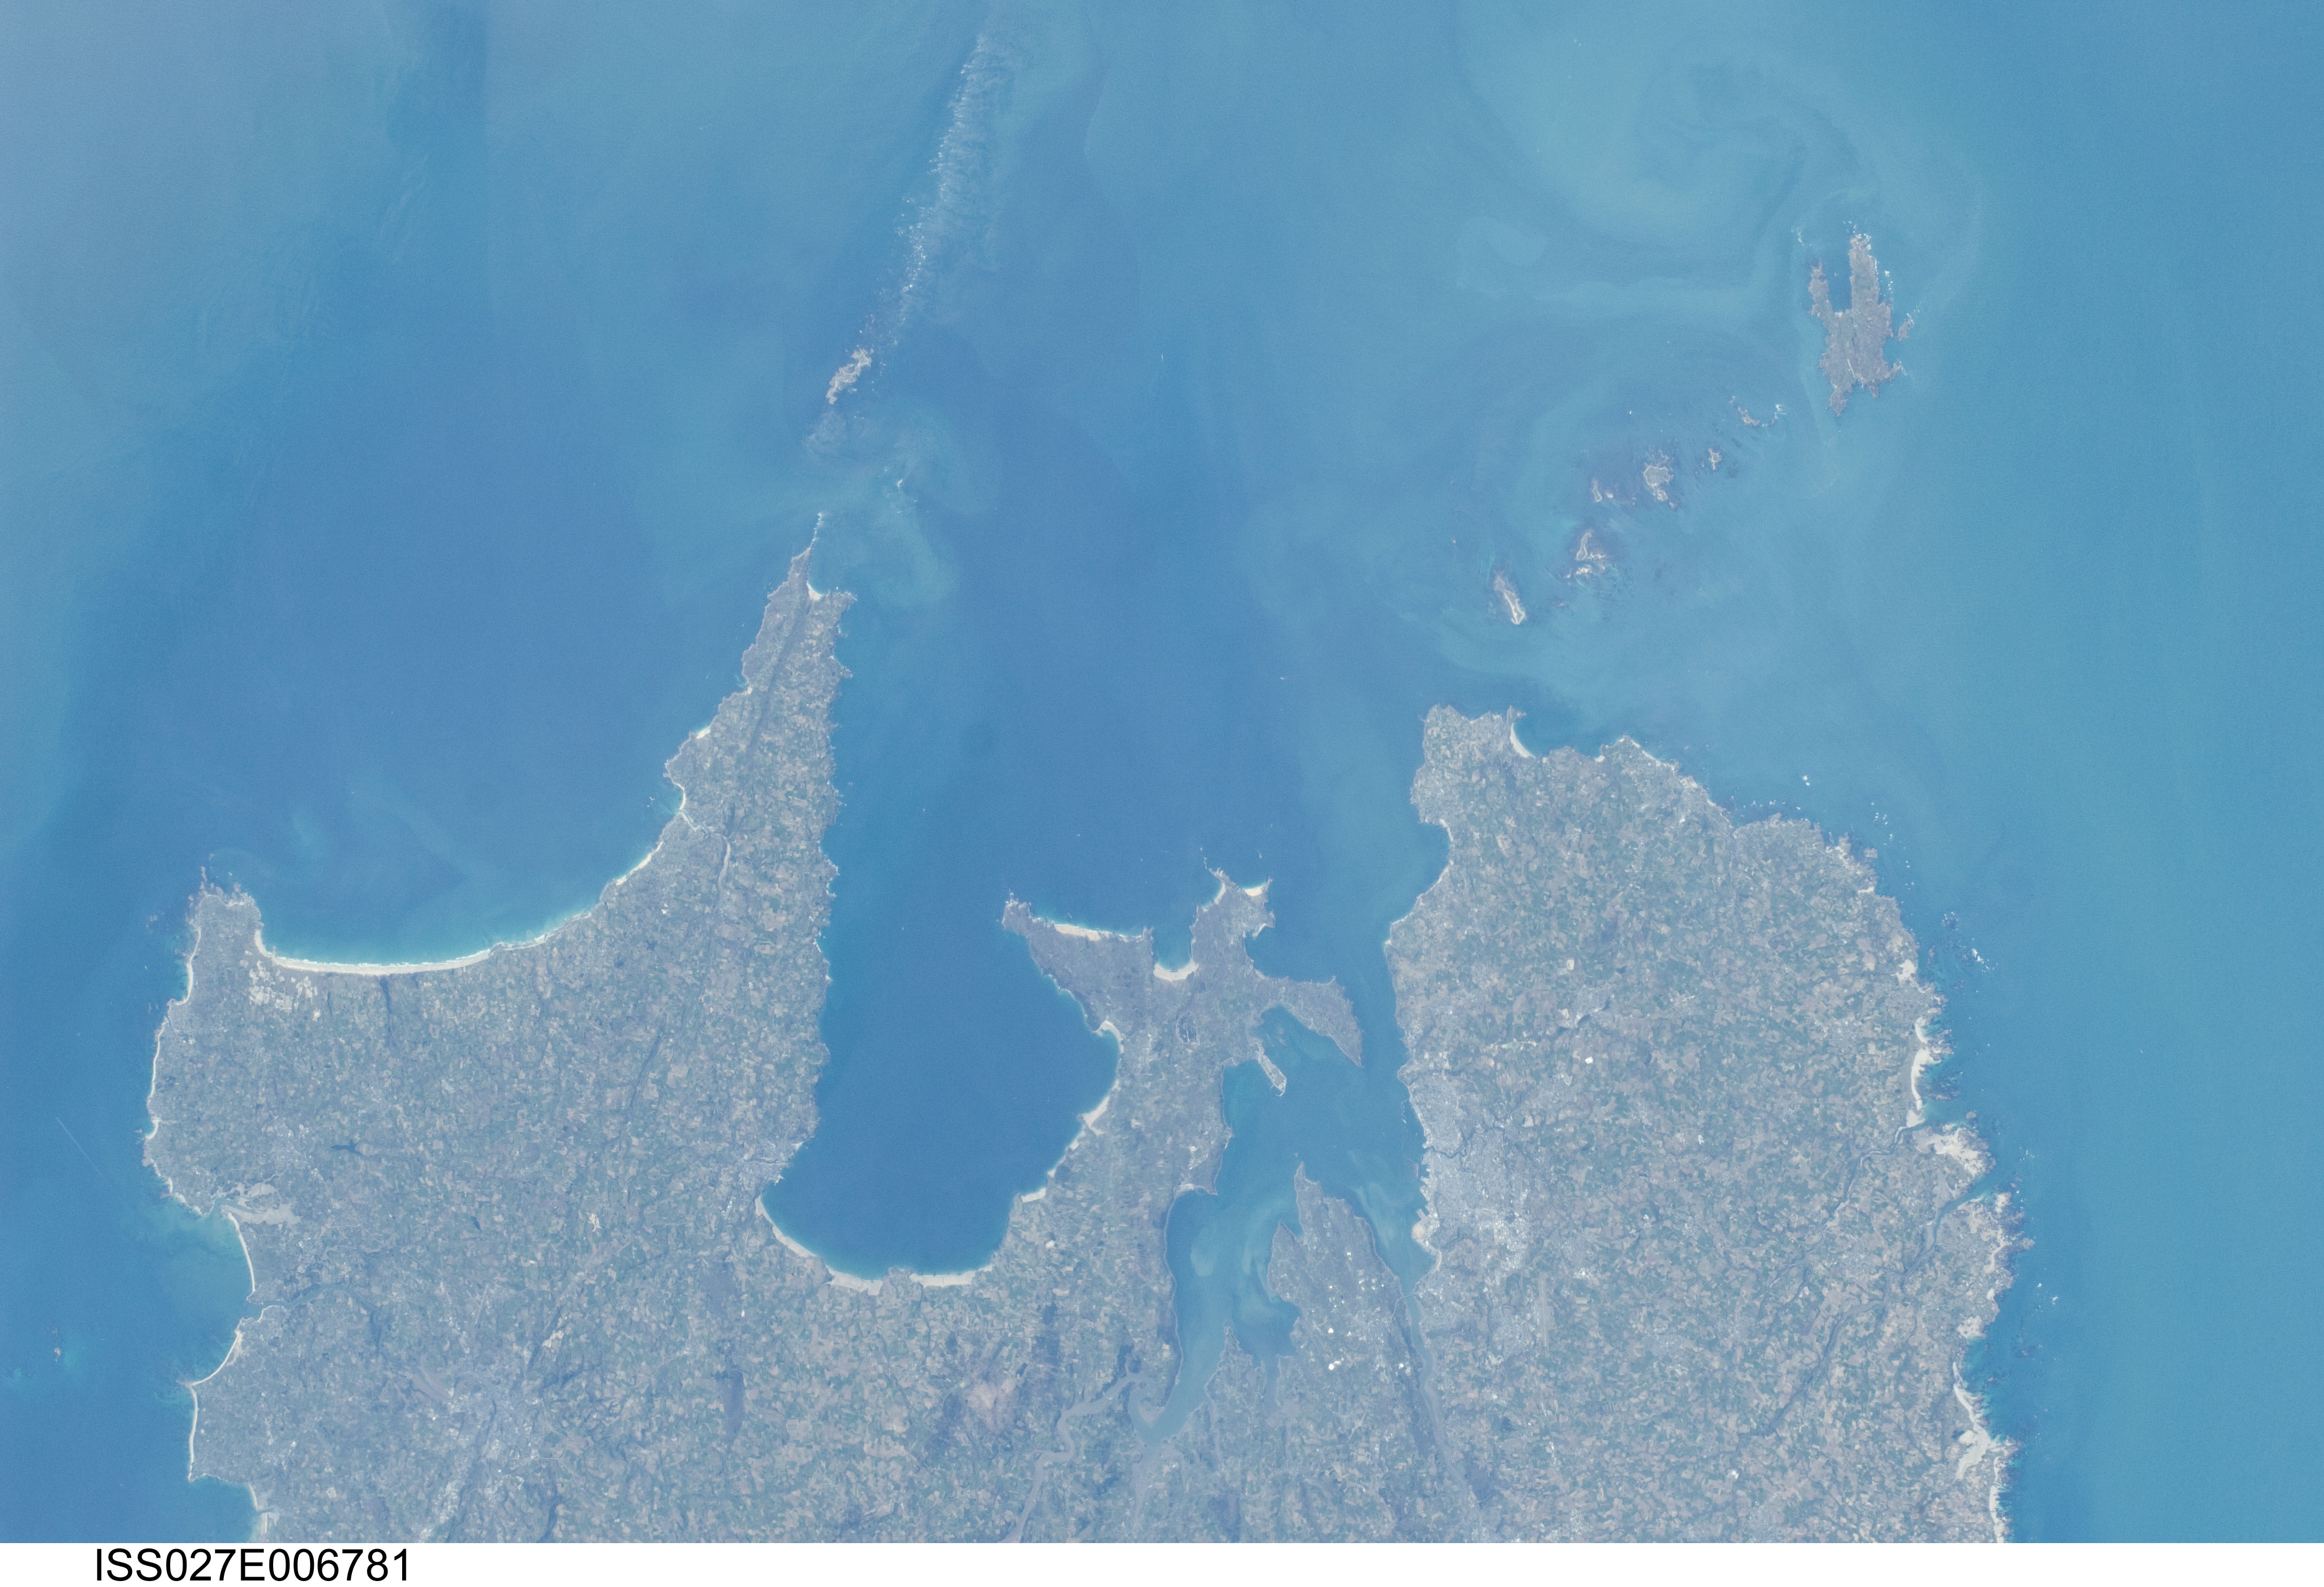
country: FRANCE
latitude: 48.0
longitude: -4.5
